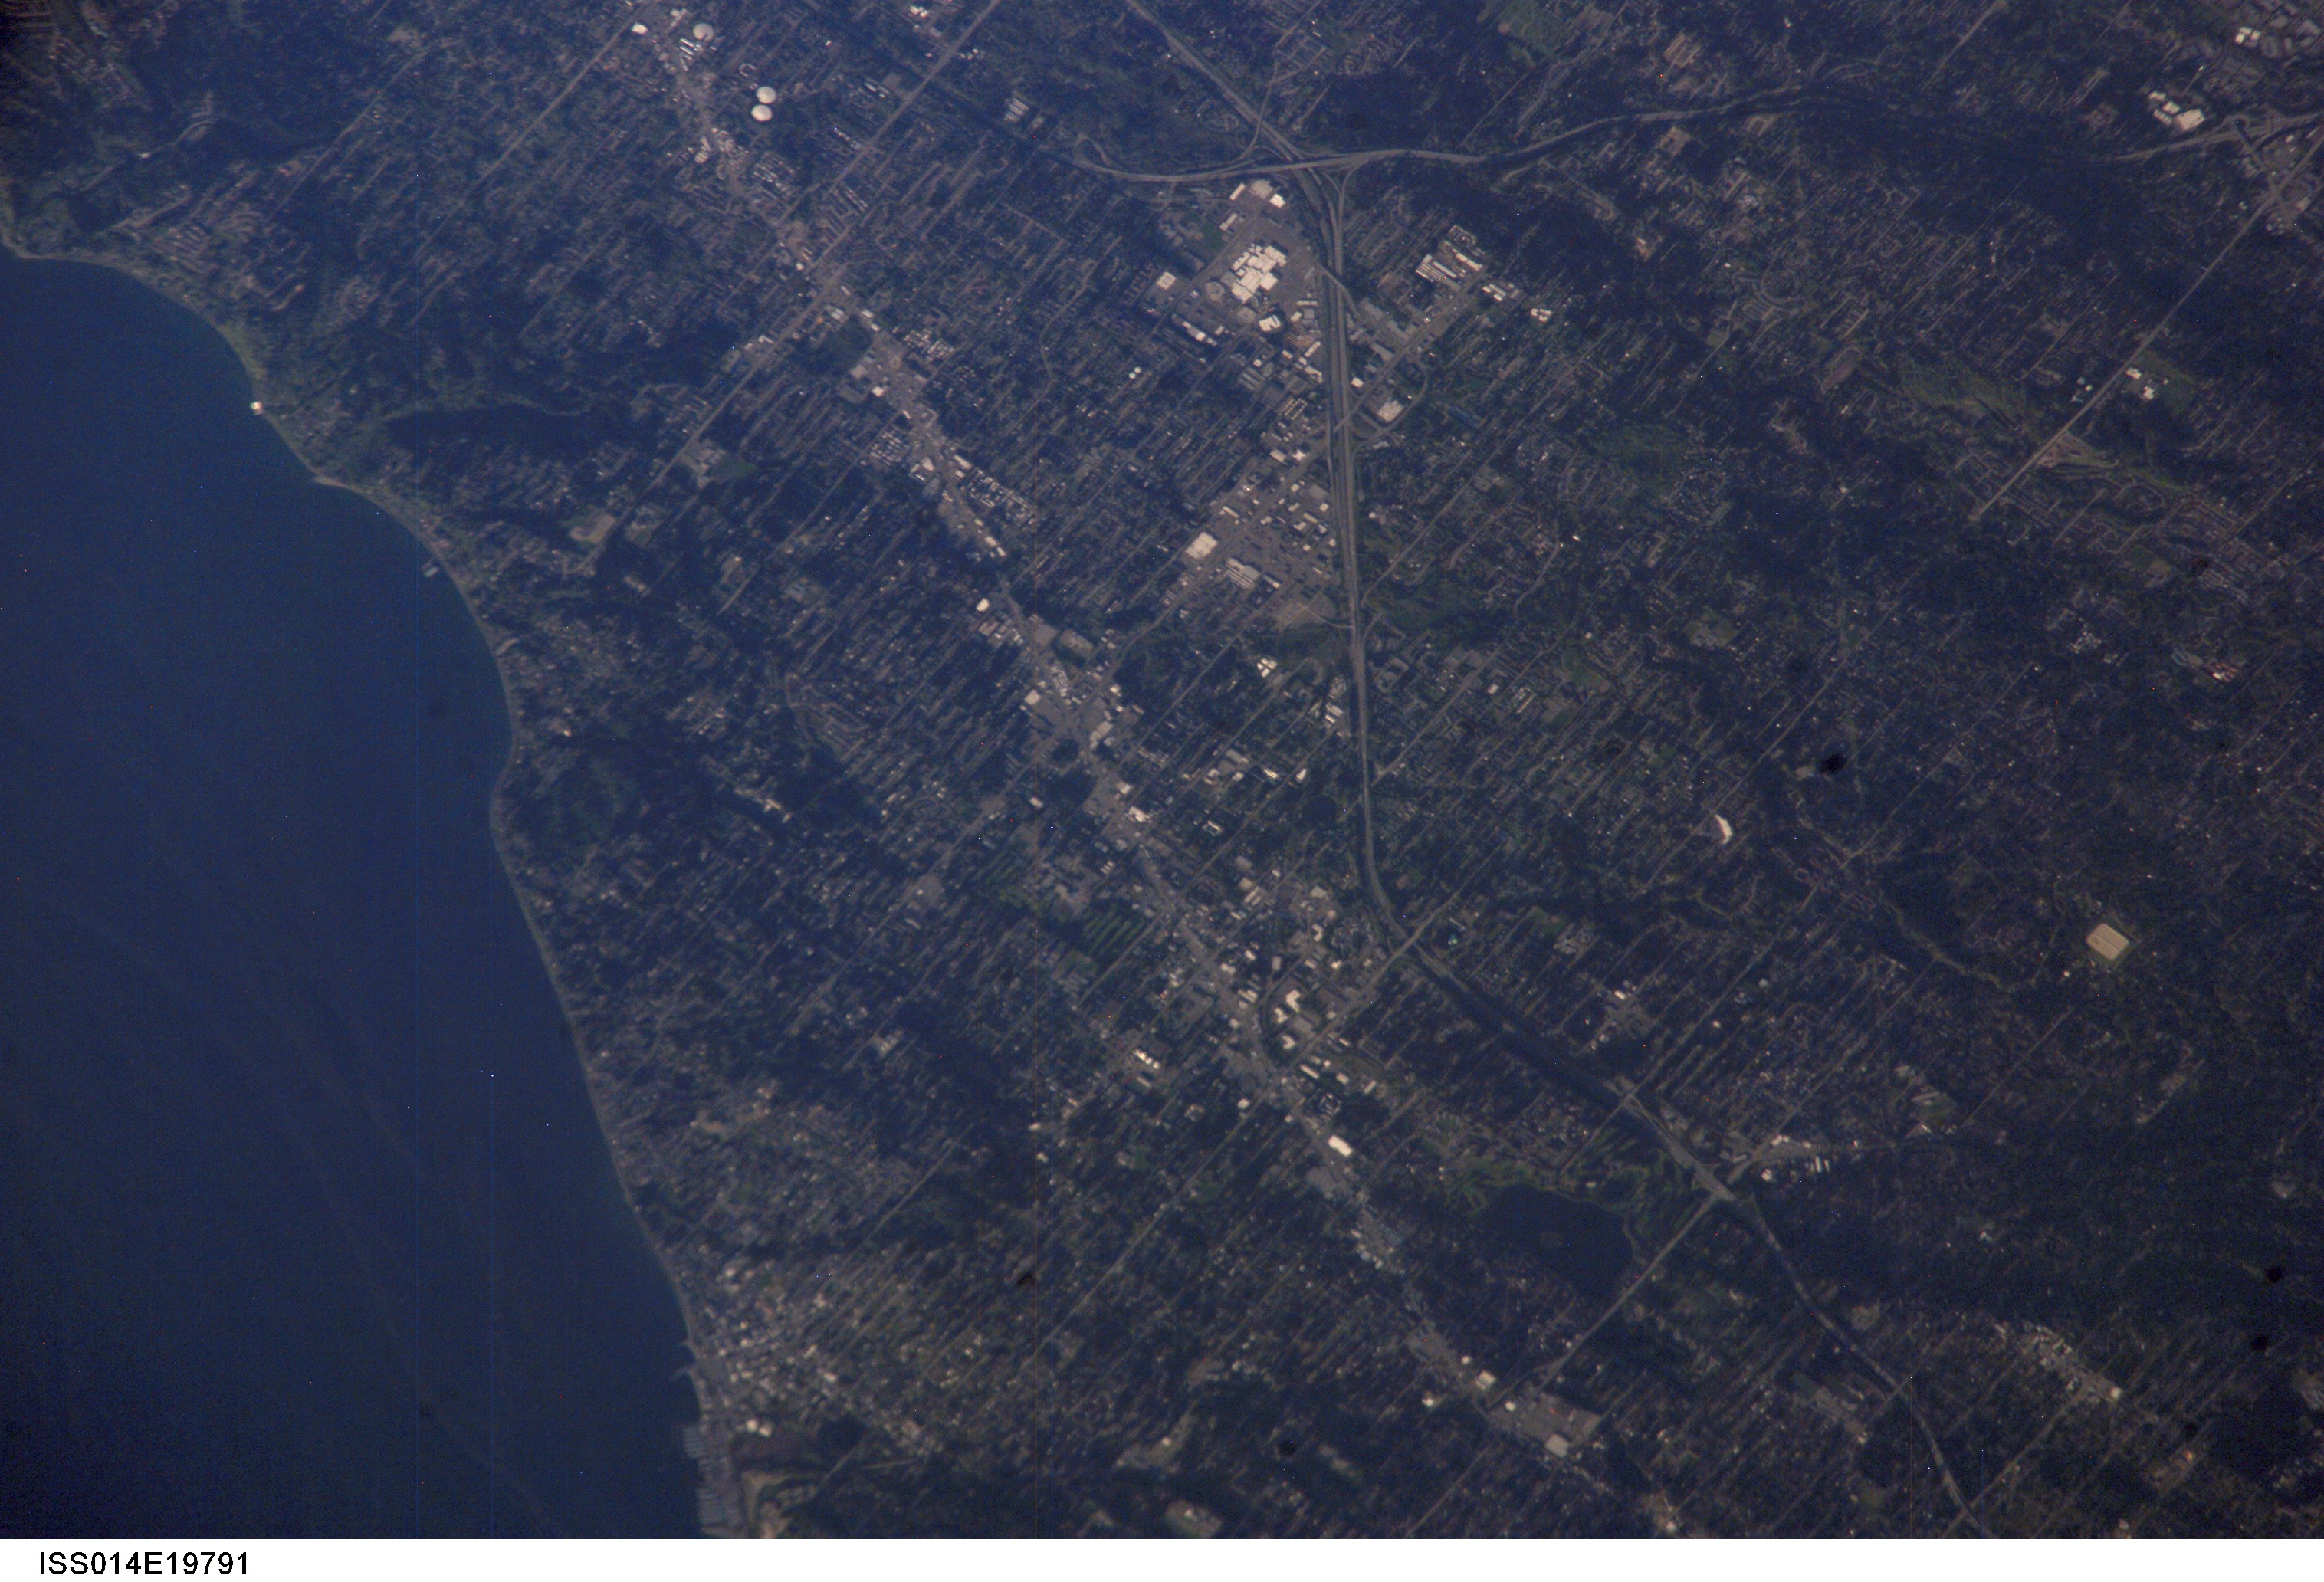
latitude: 47.8
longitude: -122.3
